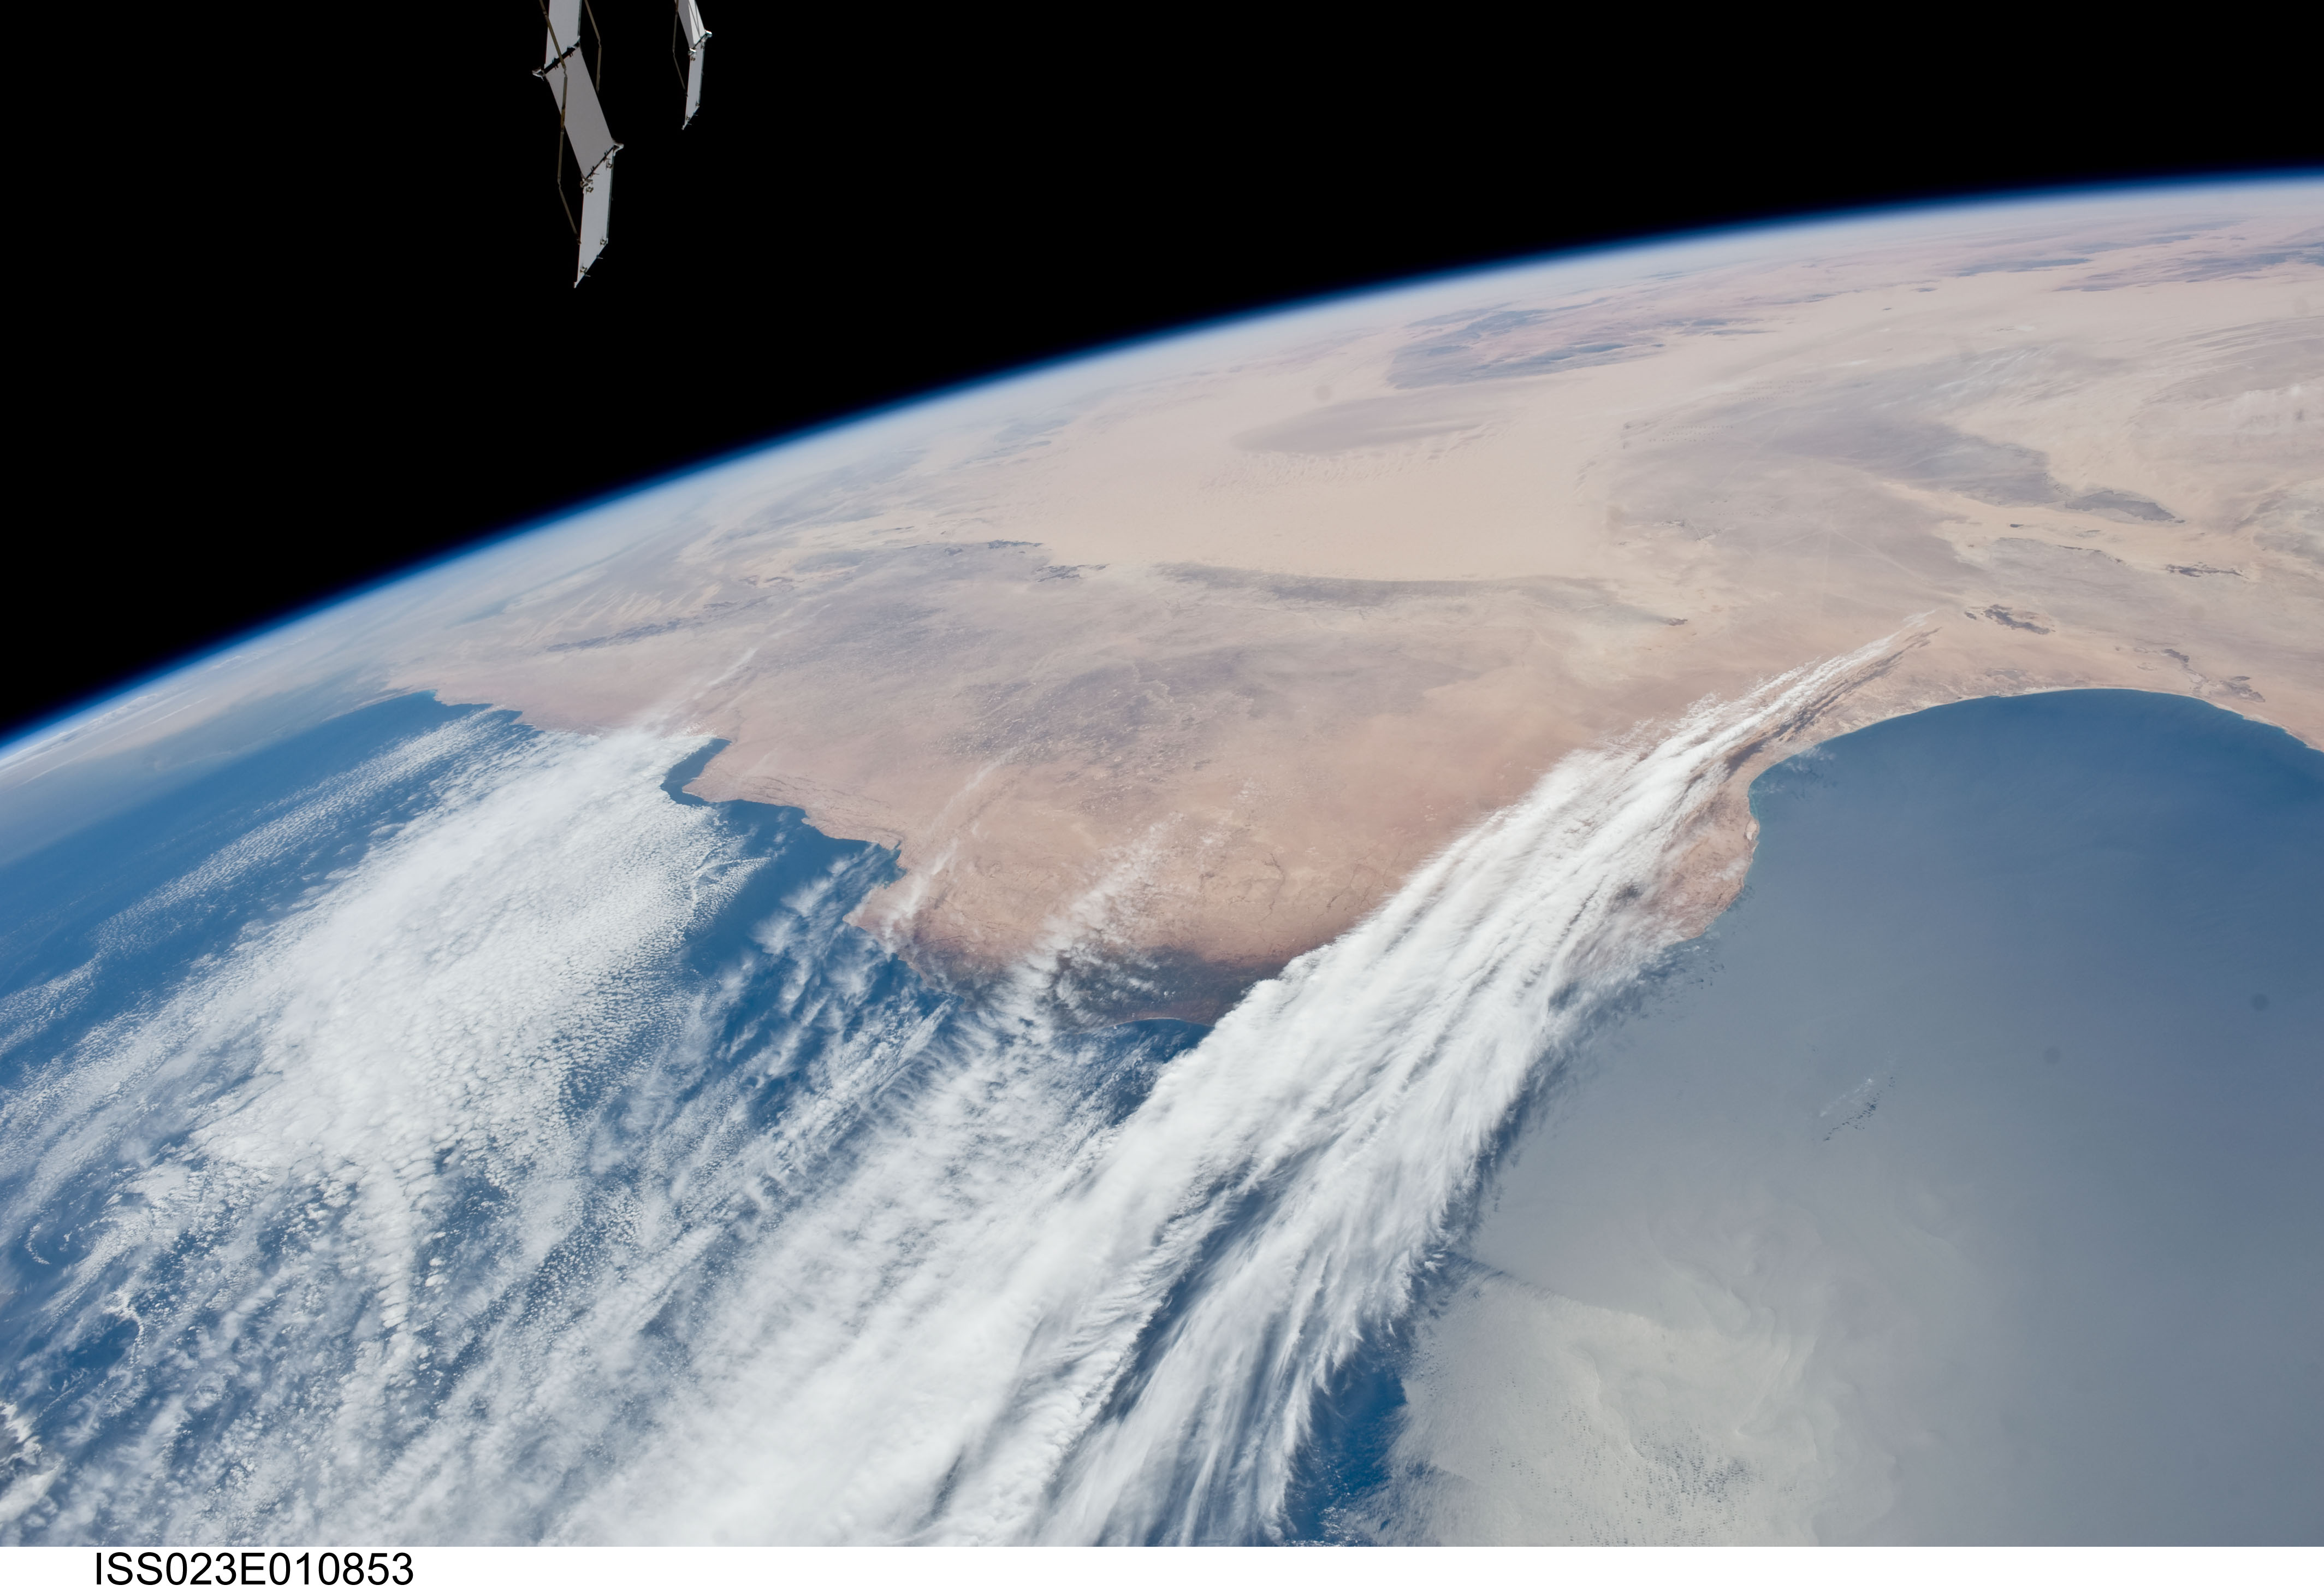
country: LIBYA
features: PAN-GULF OF SIRTE, COAST, GREAT SAND SEA, SAHARA DESERT, ISS
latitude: 31.5
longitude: 22.5
